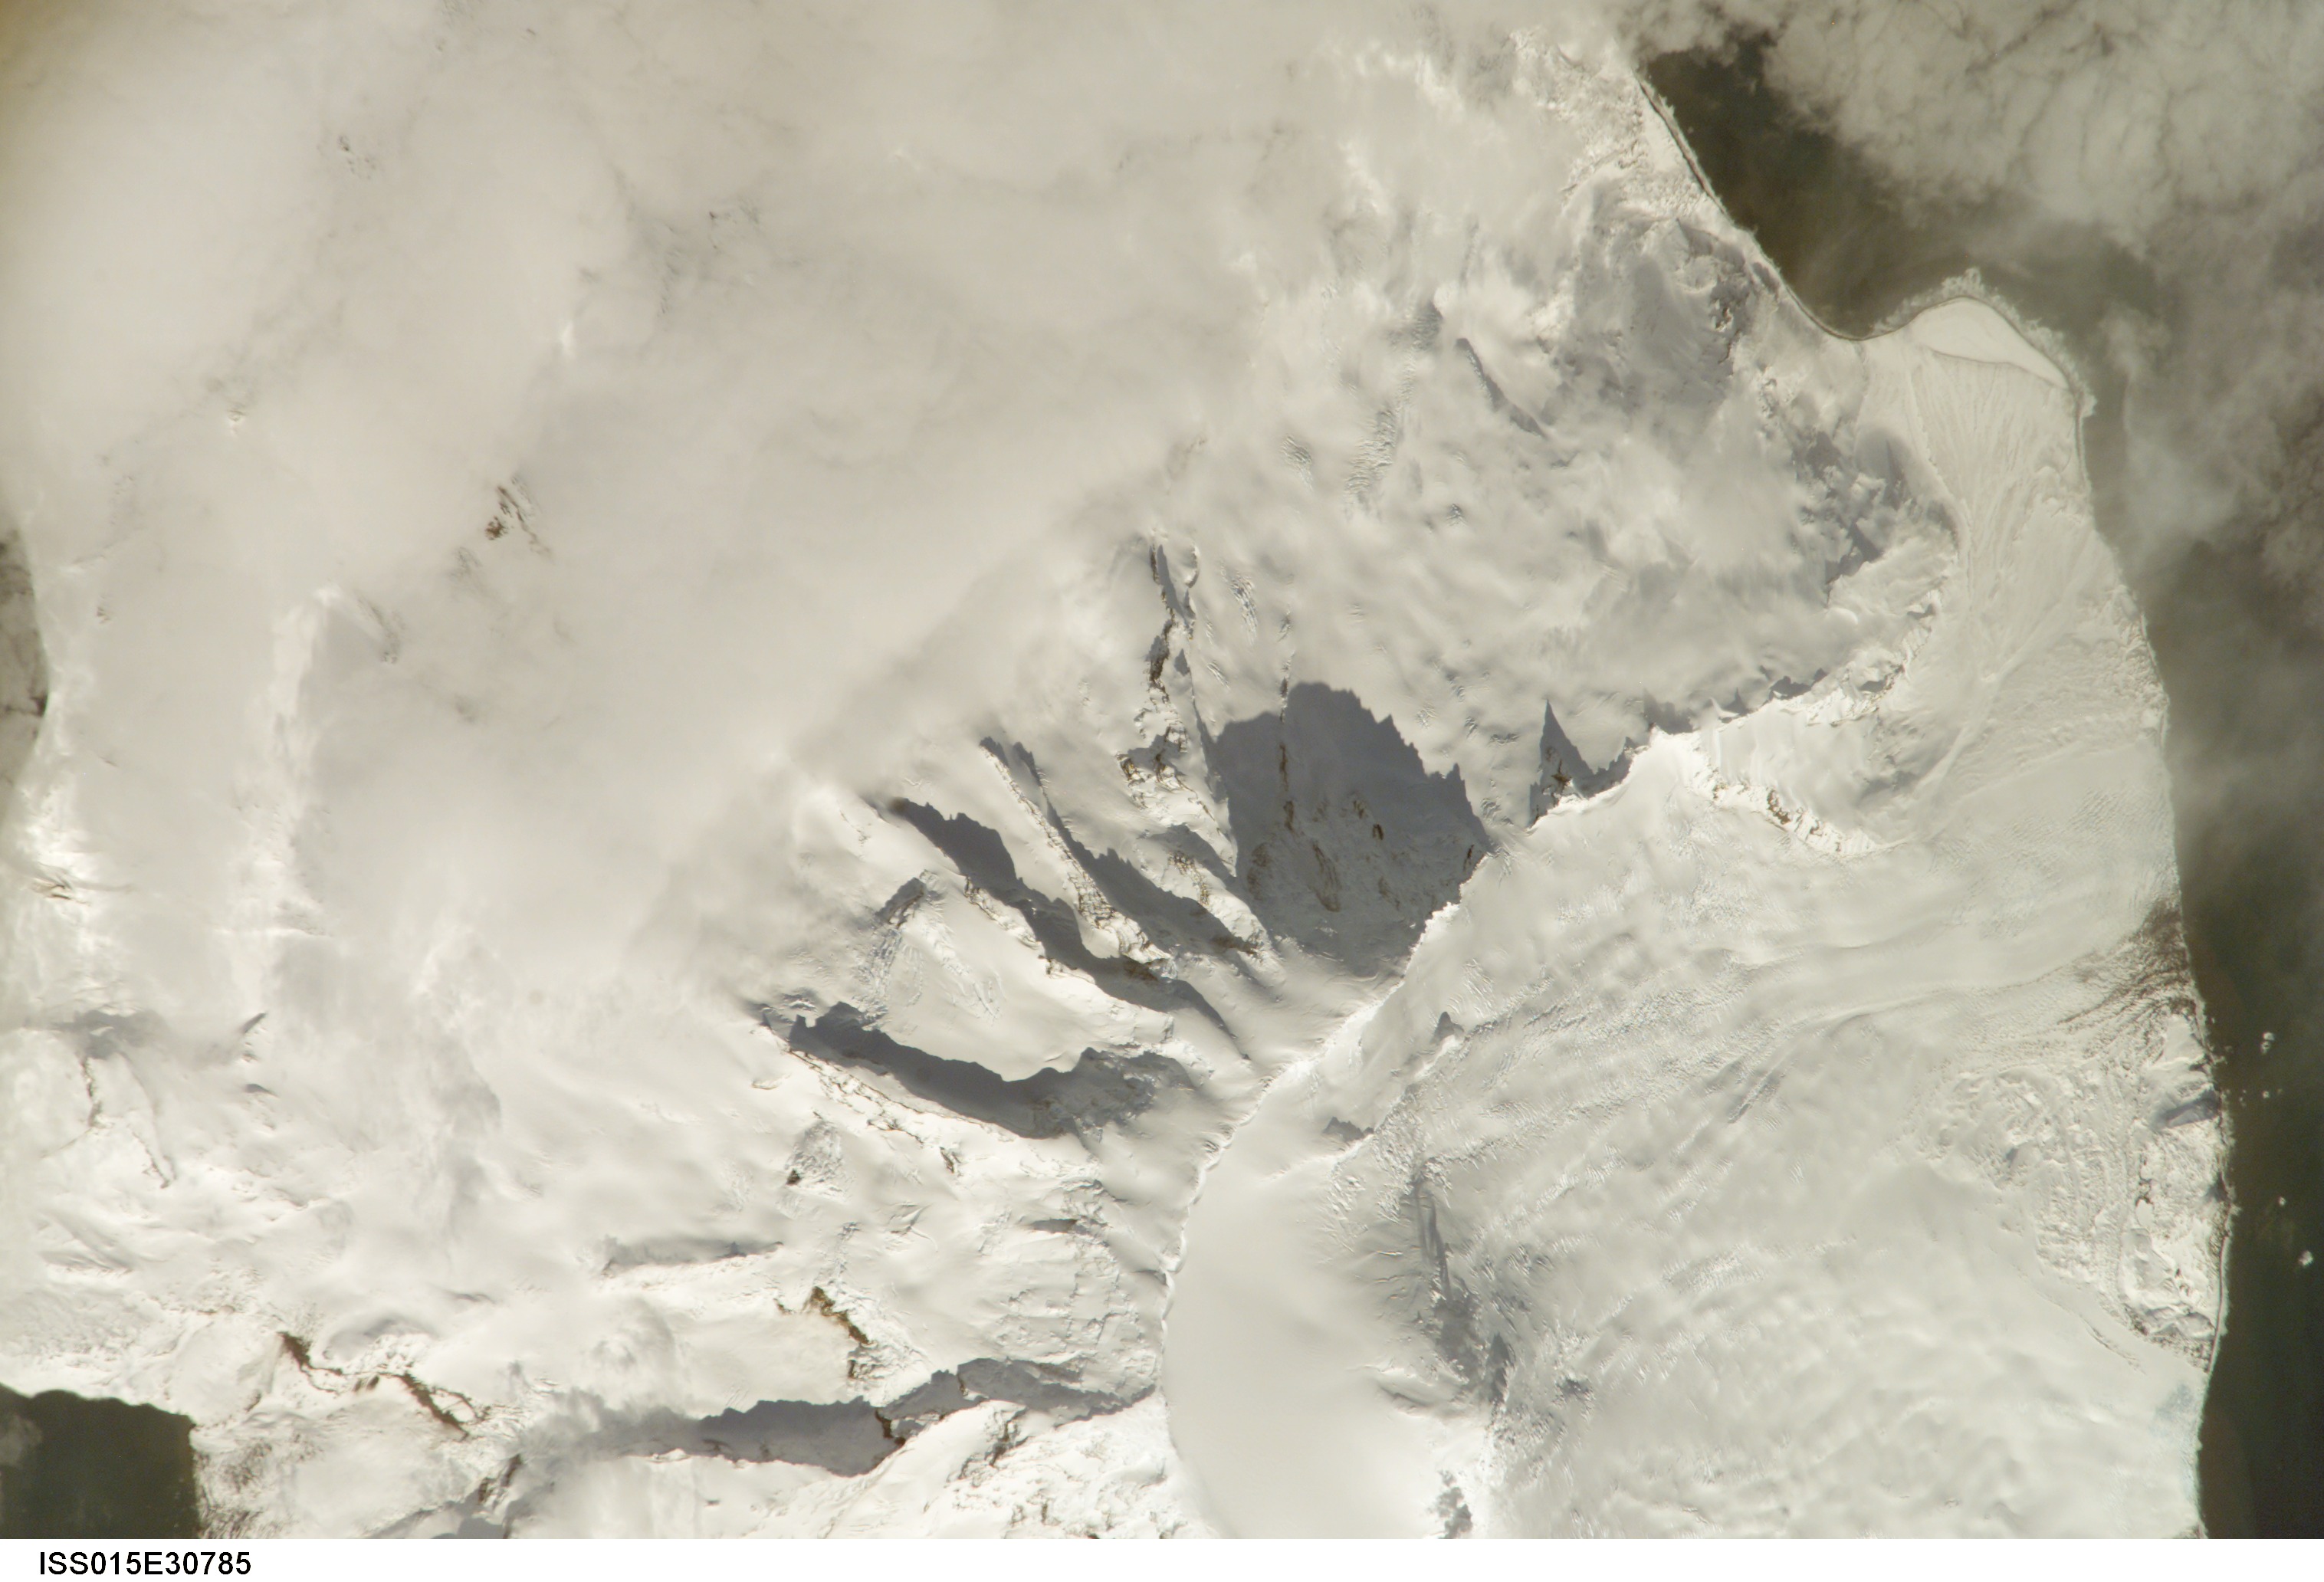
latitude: -53.1
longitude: 73.6
